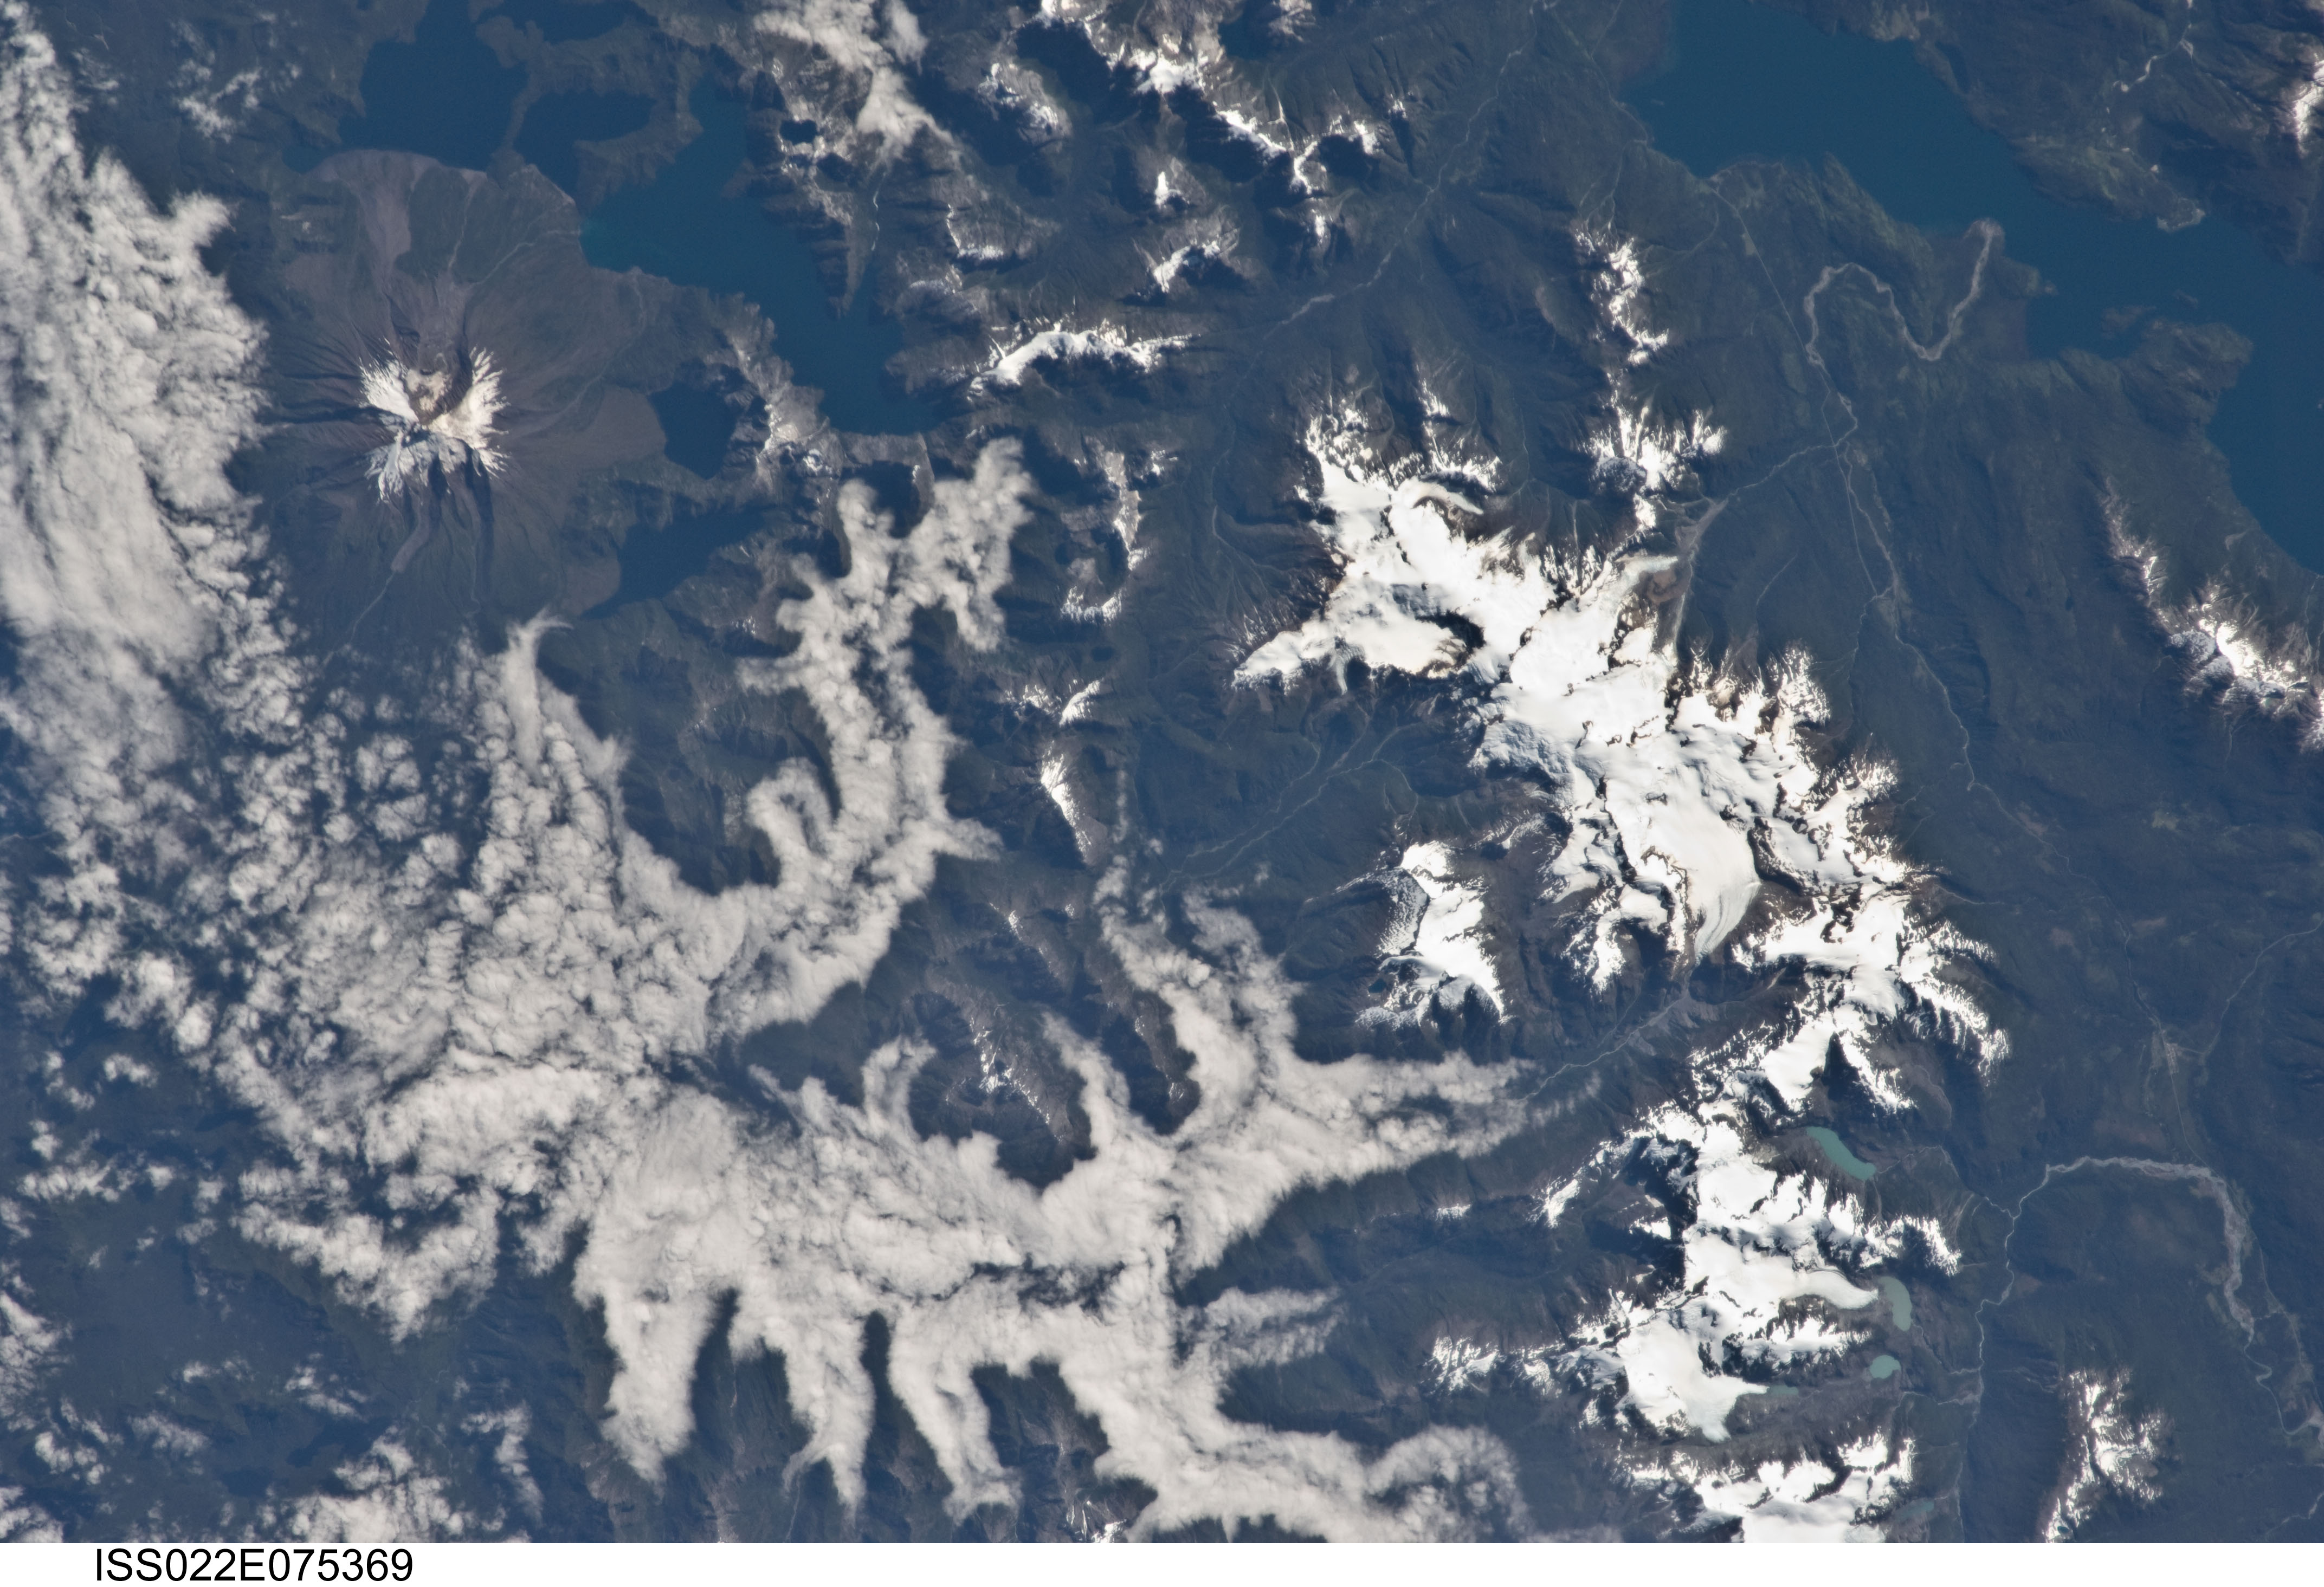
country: CHILE
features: CORCOVADO VOLCANO, LAKE YELCHO, FOREST, LAKES, MTS., GL., SNOW
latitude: -43.3
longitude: -72.7
